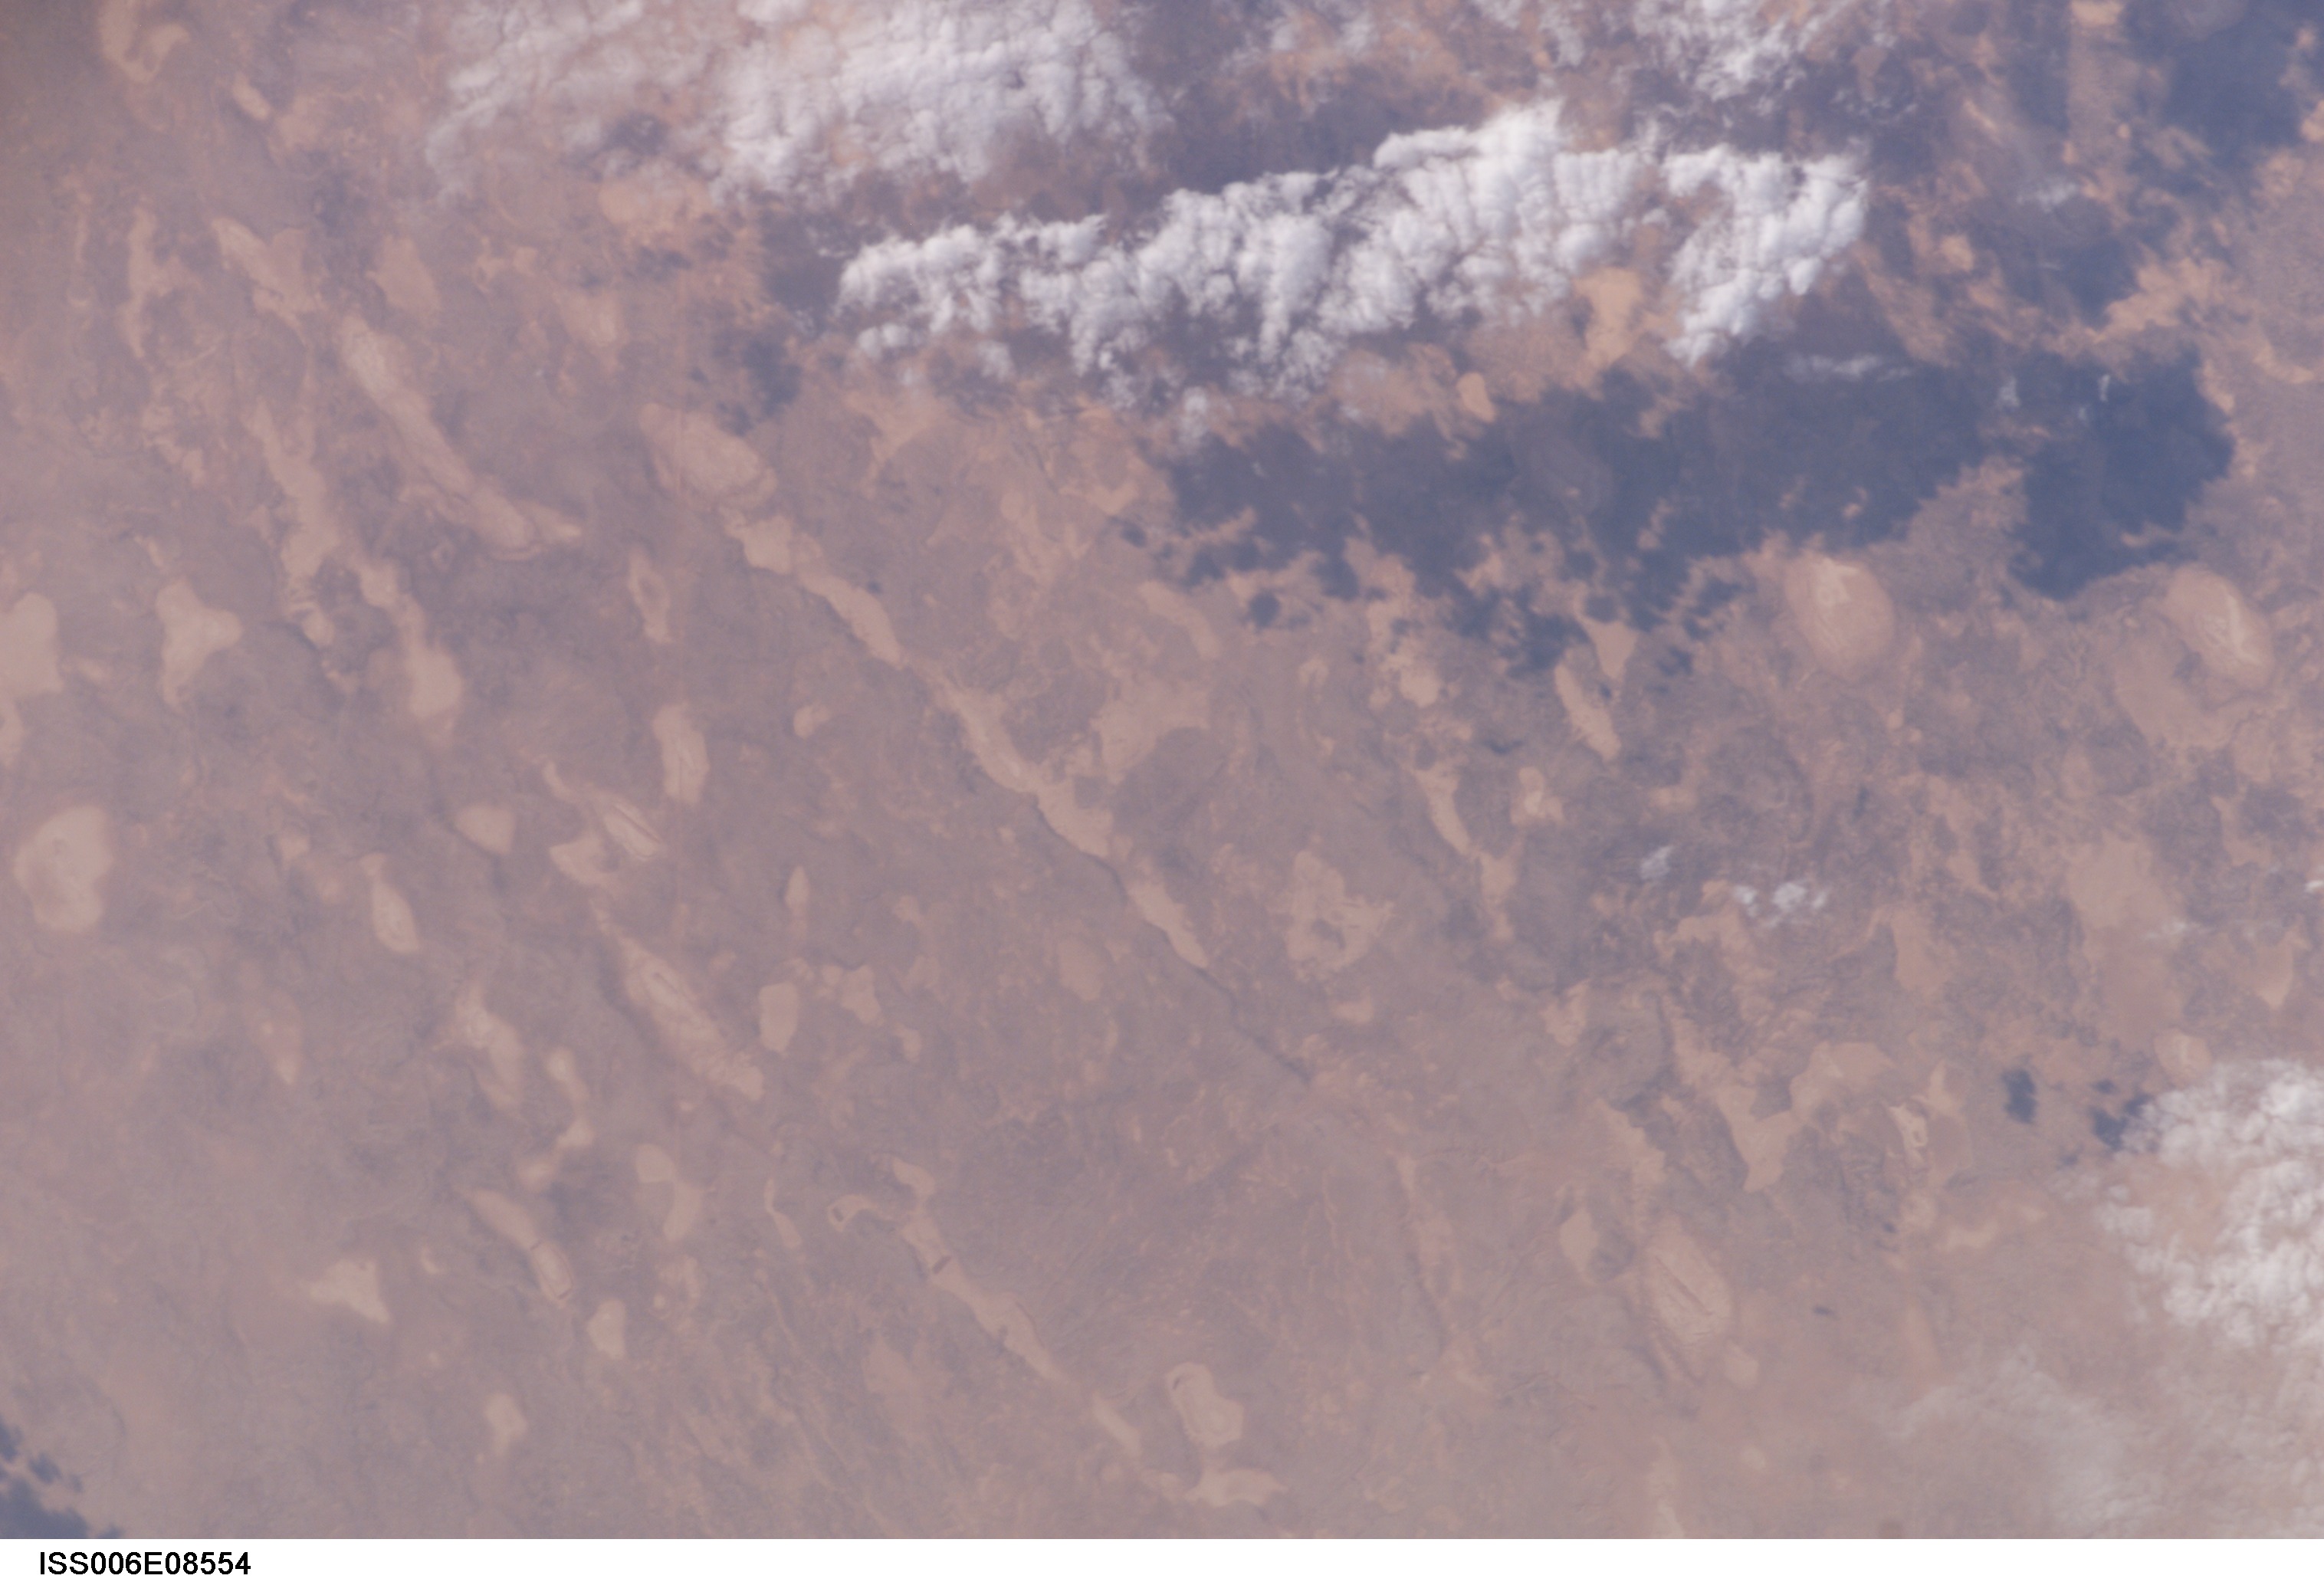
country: LIBYA
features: DESERT, CLOUD SHADOWS
